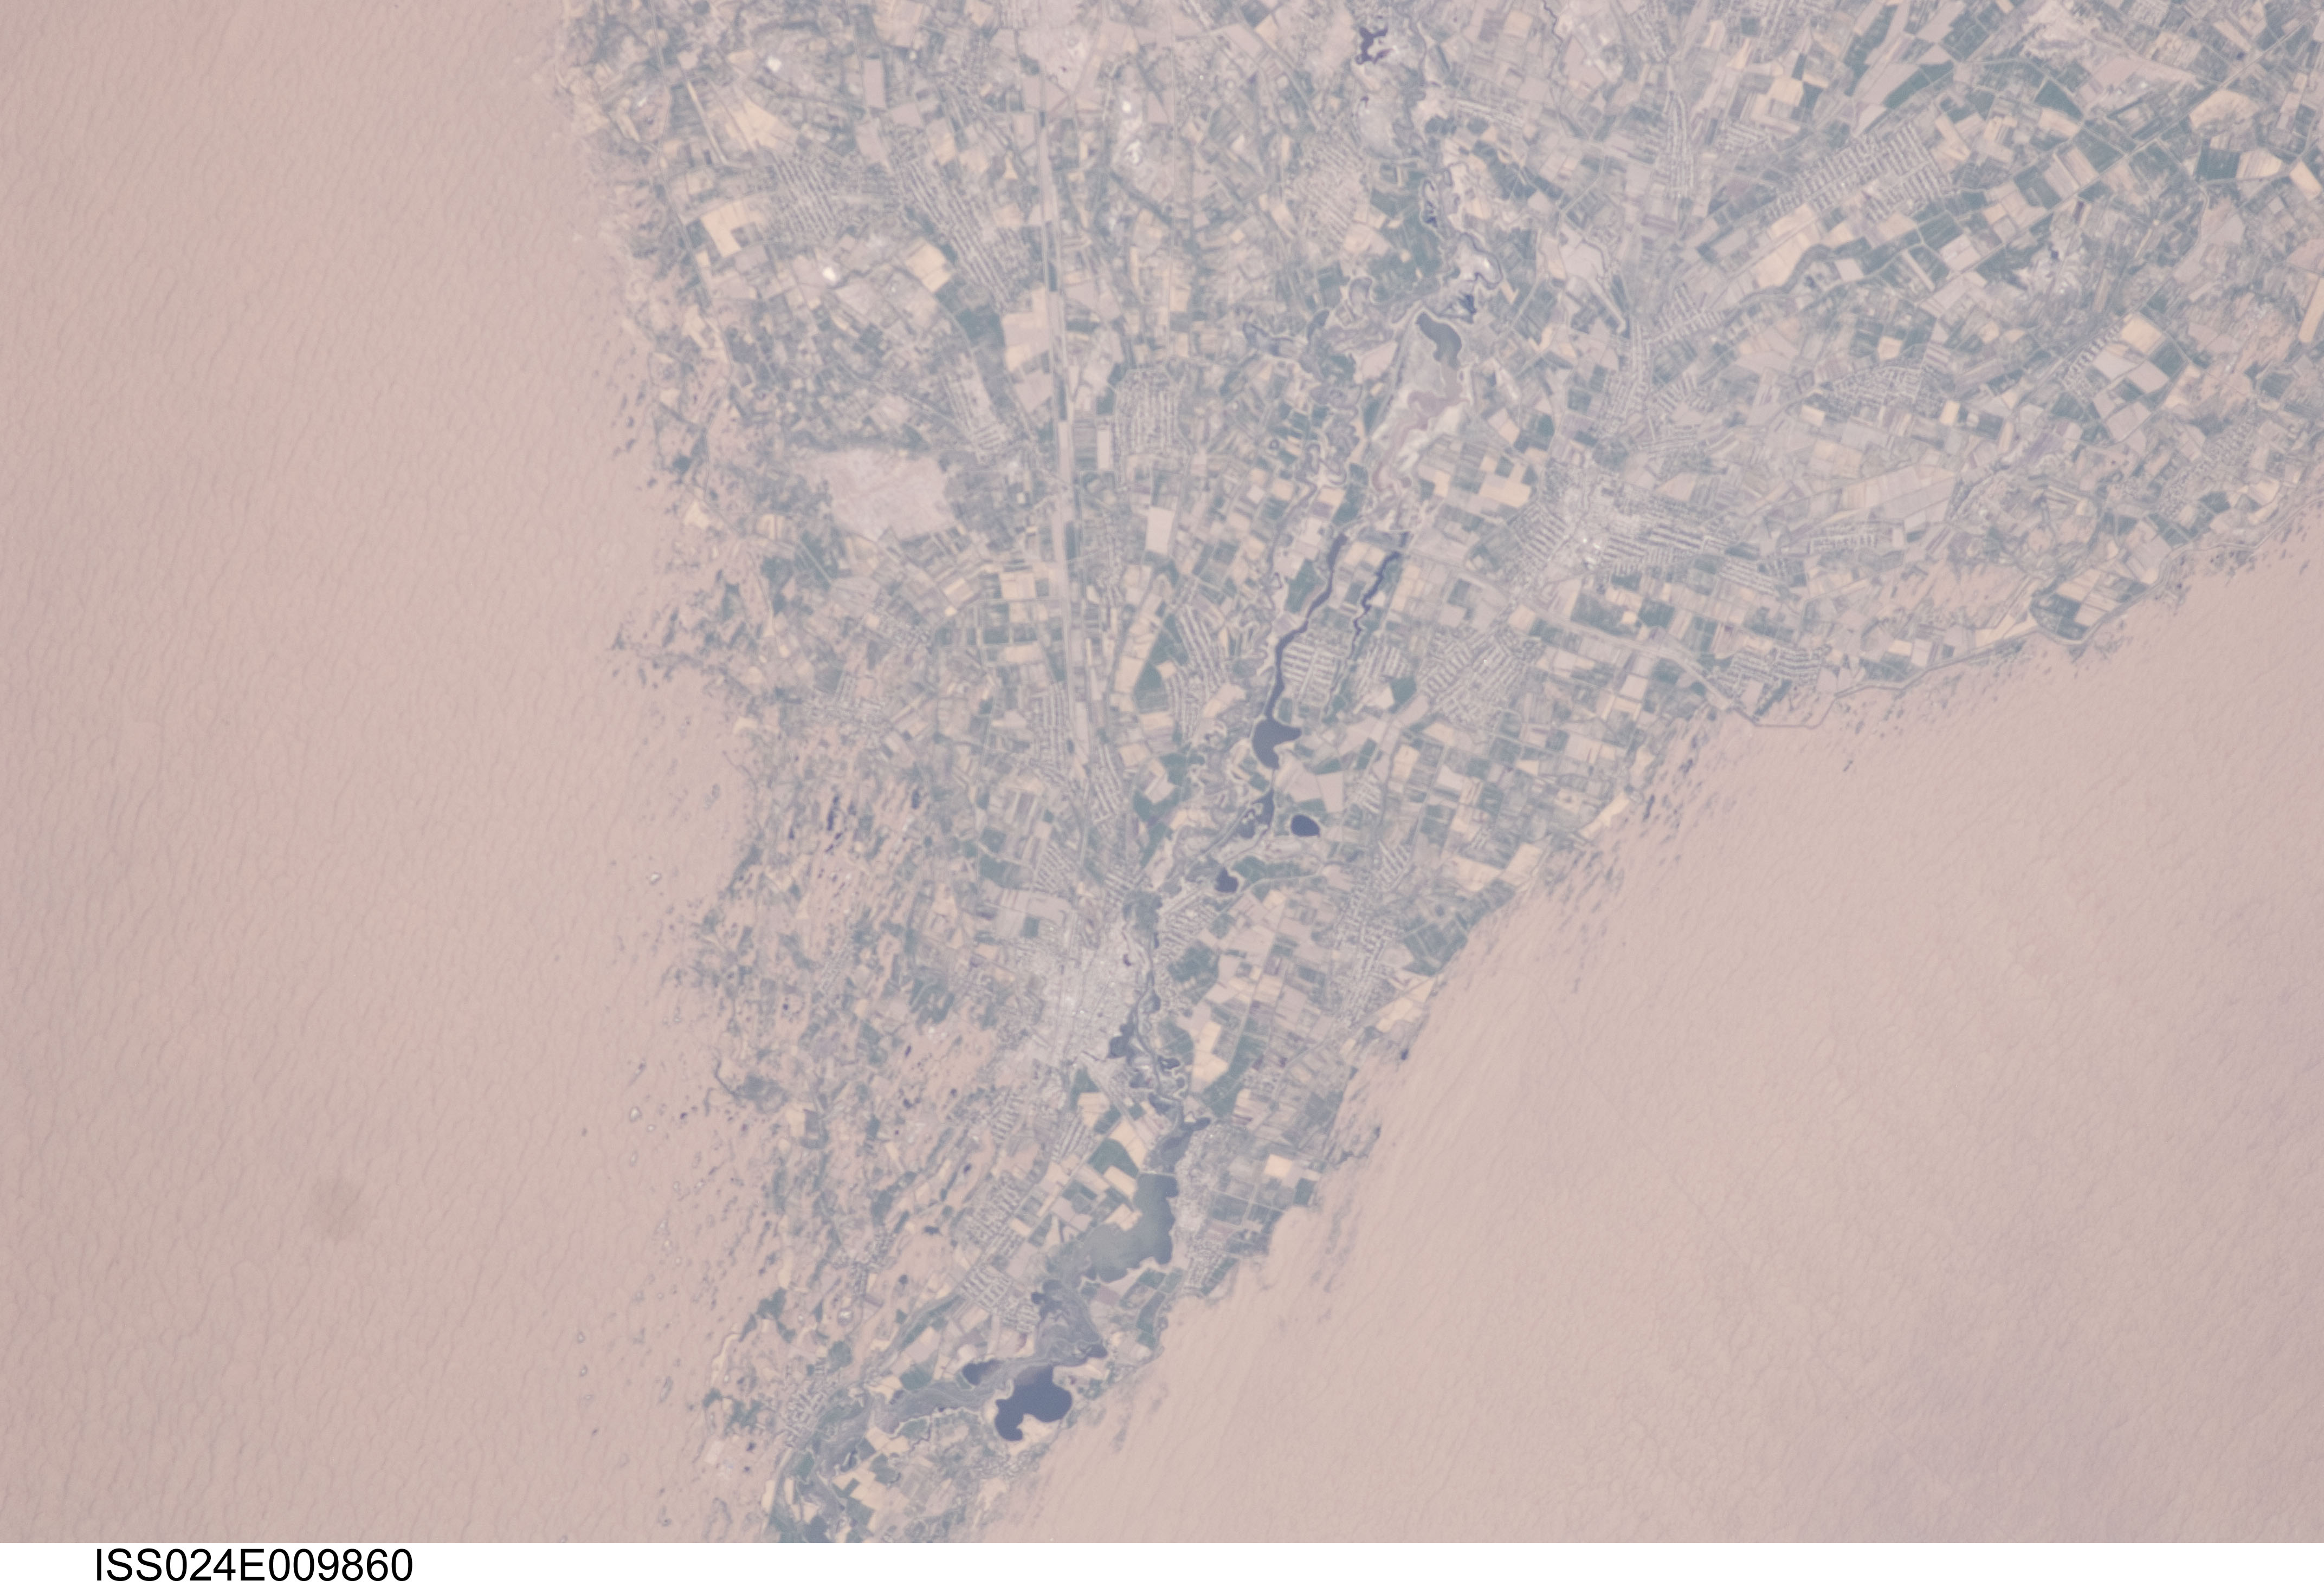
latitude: 37.3
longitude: 62.3
